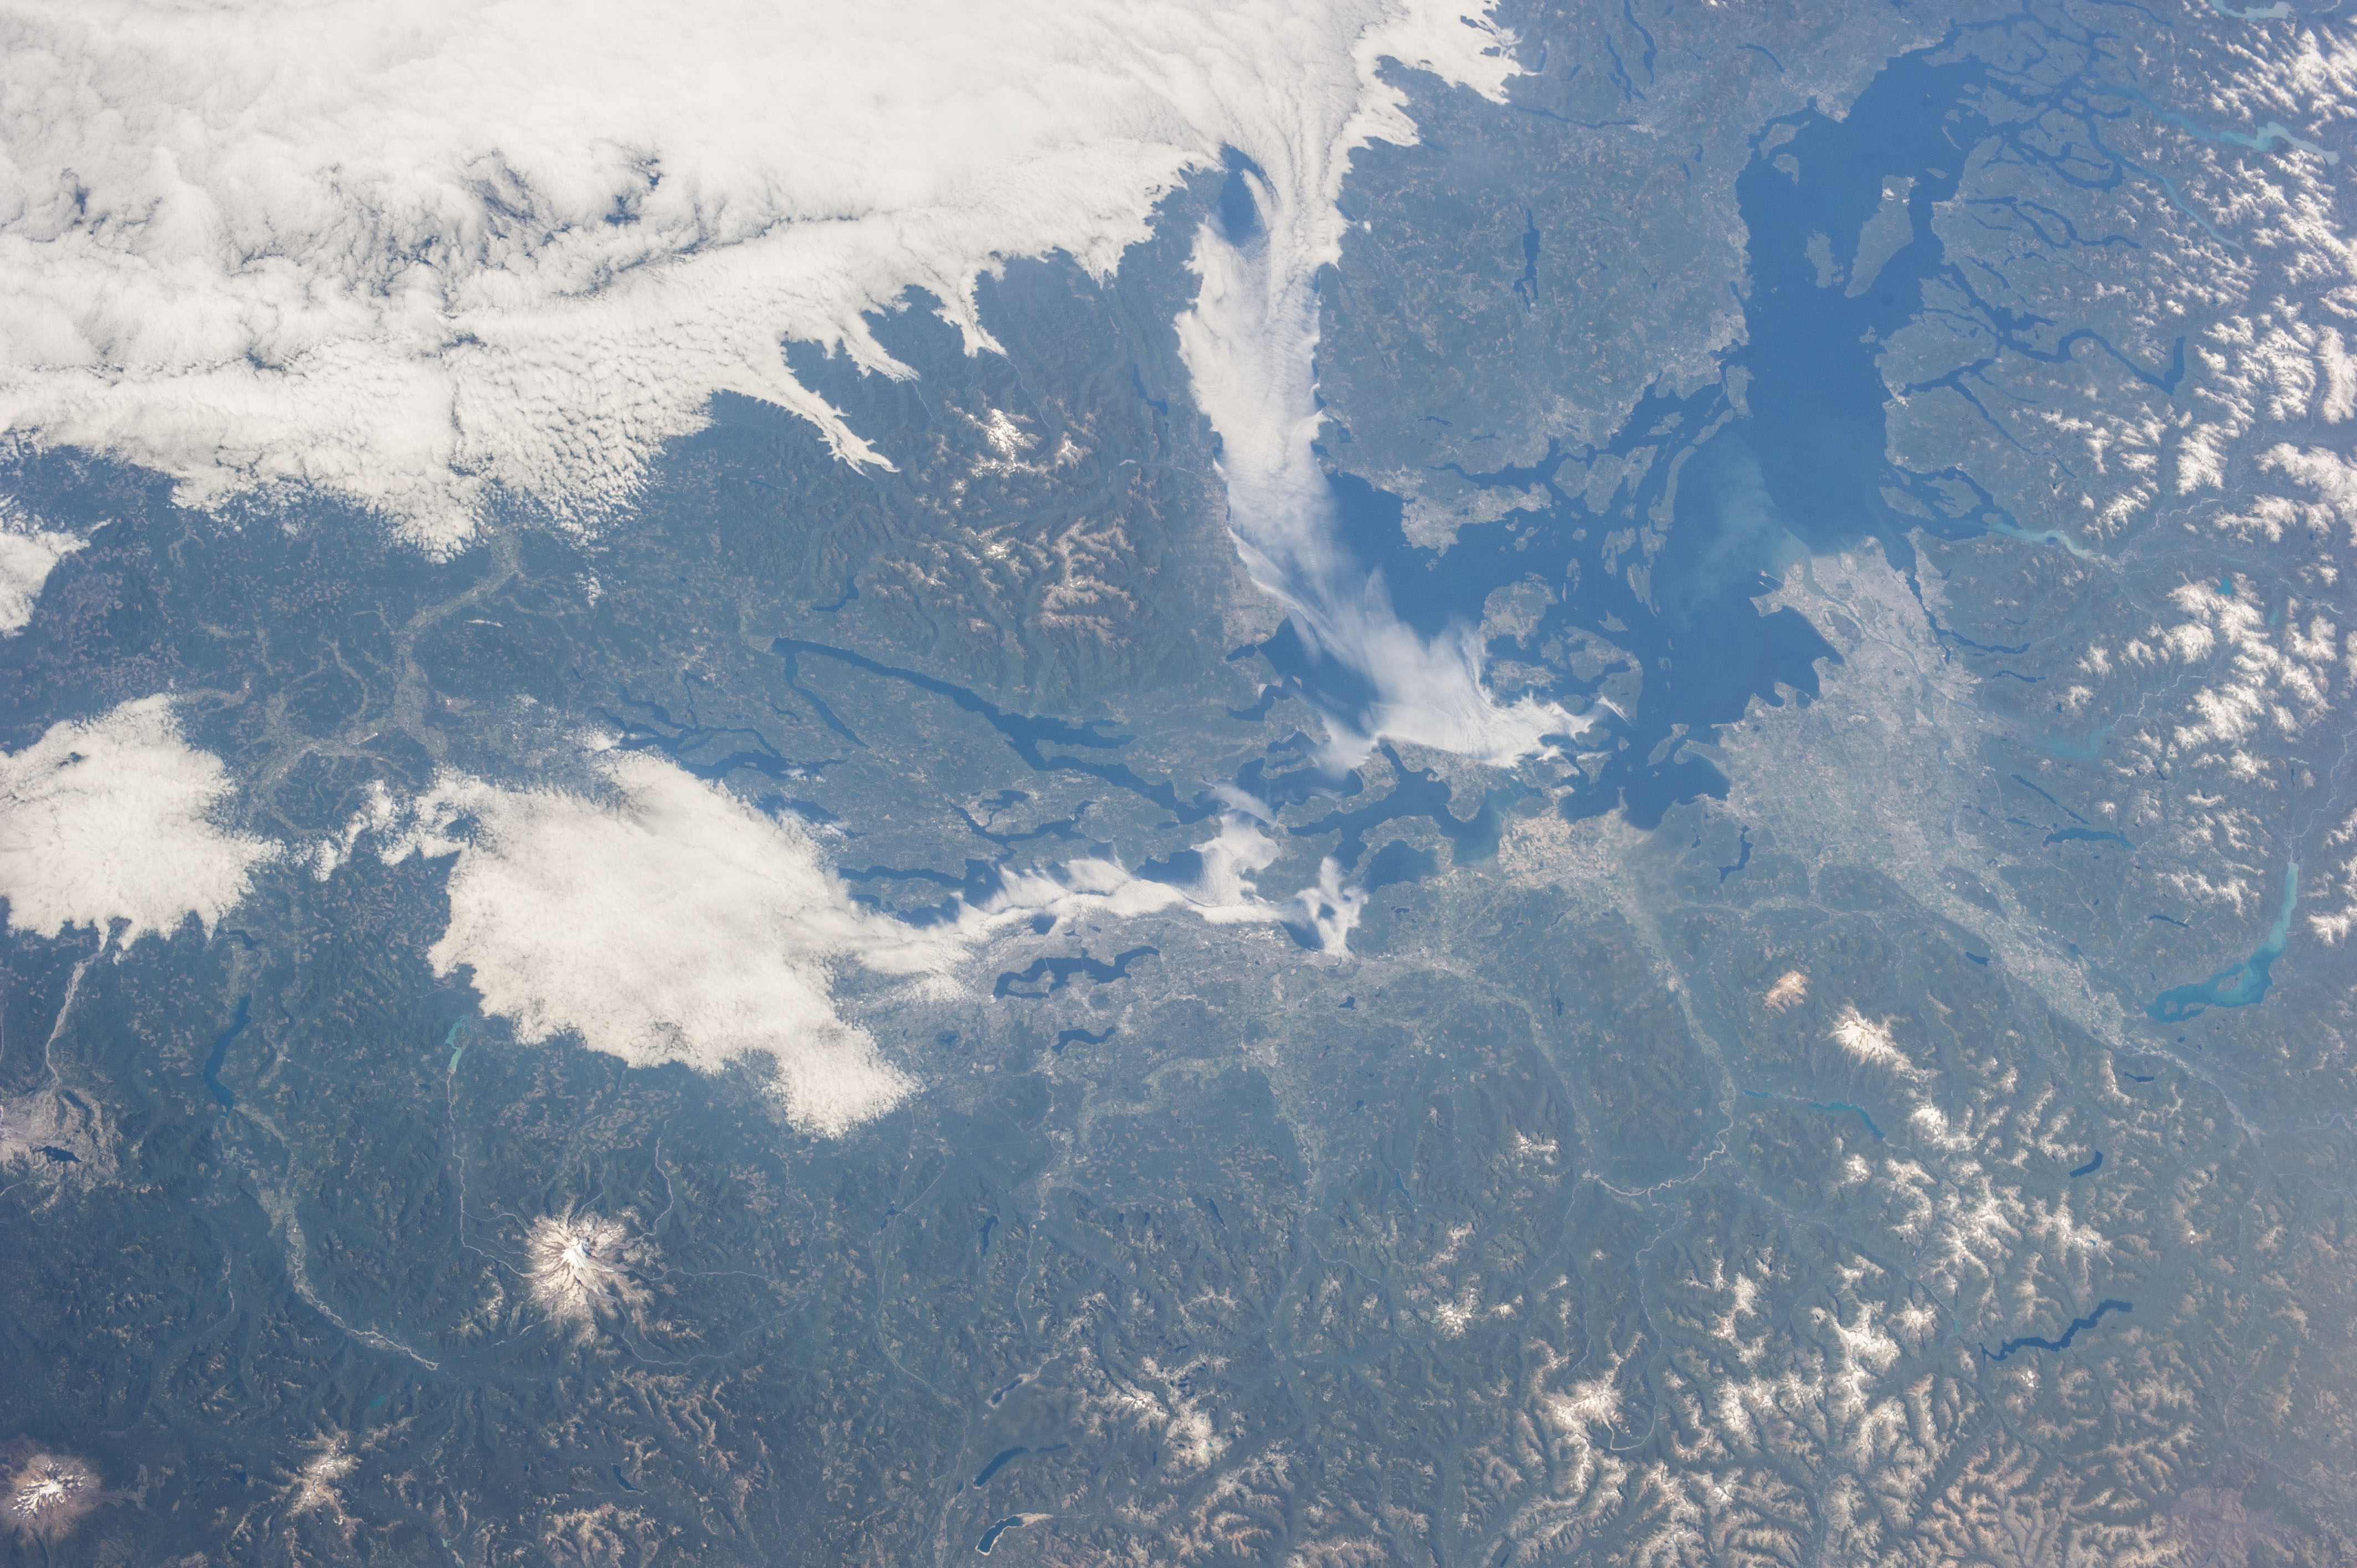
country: USA-WASHINGTON
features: SEATTLE, MT. RAINIER, CASCADE RANGE, VANCOUVER, STRAIT OF GEORGIA
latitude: 47.5
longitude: -122.5
